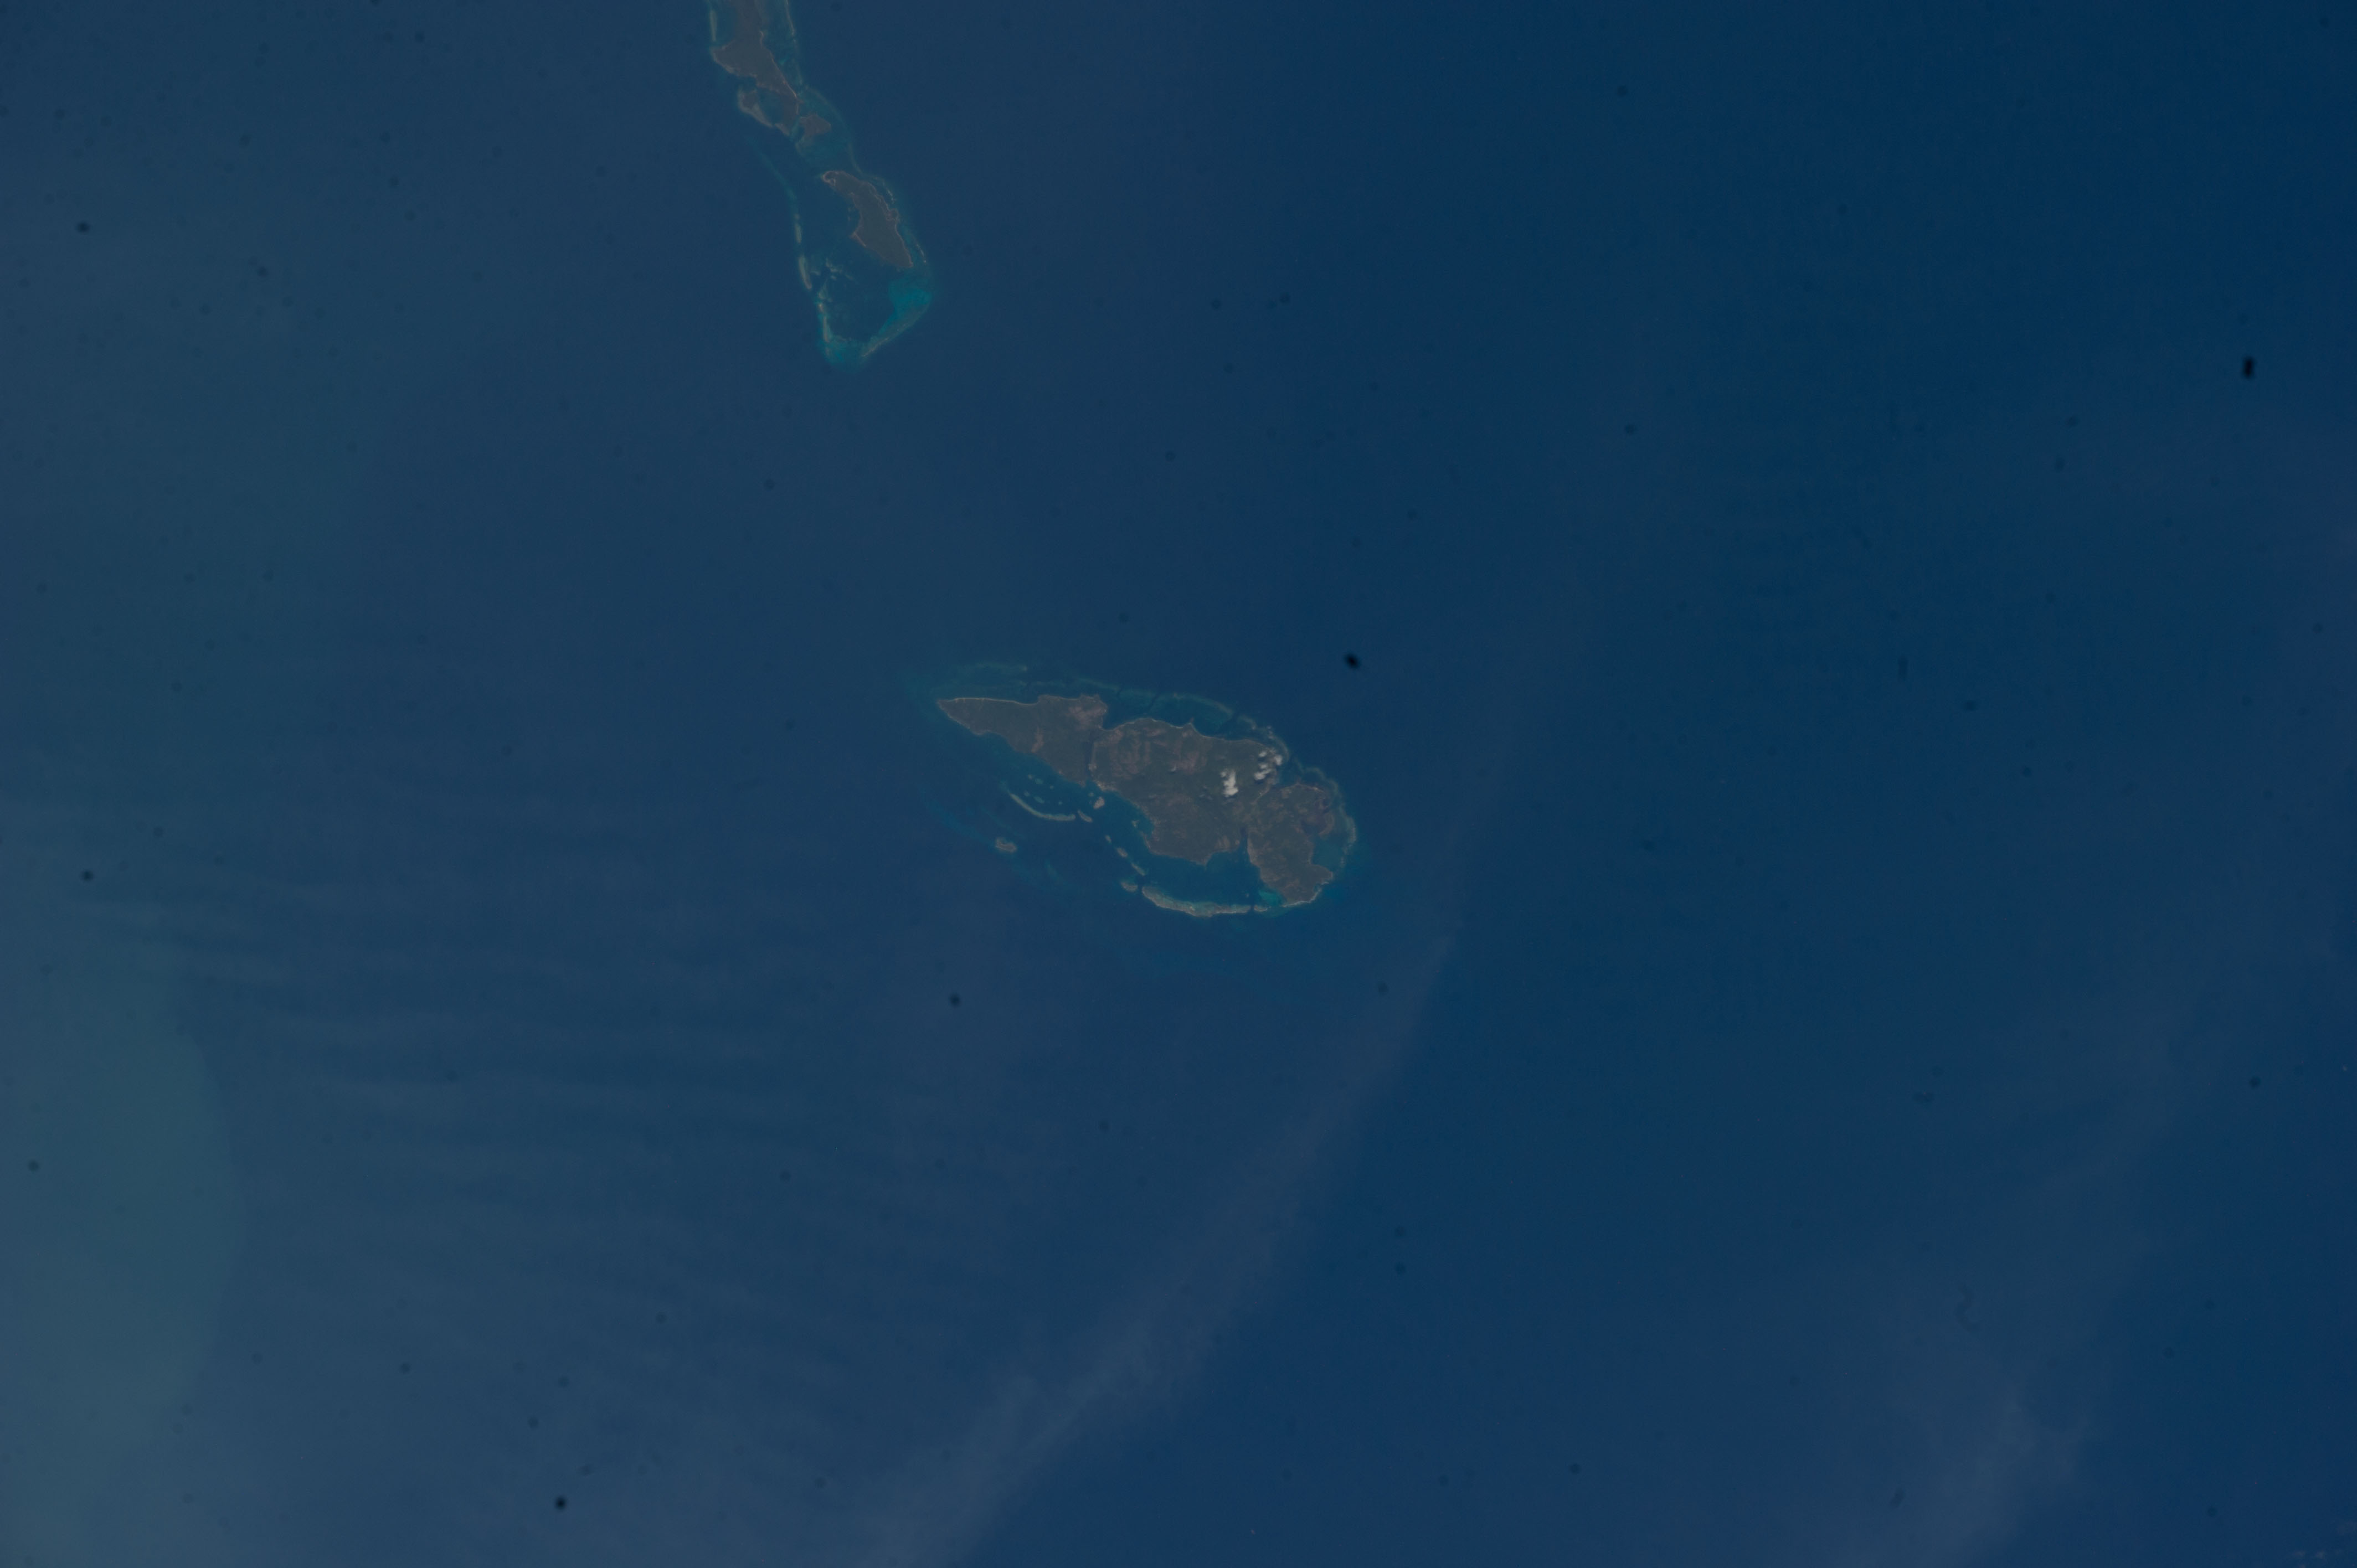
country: HONDURAS
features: ROATAN ISLAND, GUANAJA ISLAND, CARIBBEAN SEA
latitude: 16.5
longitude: -85.9
